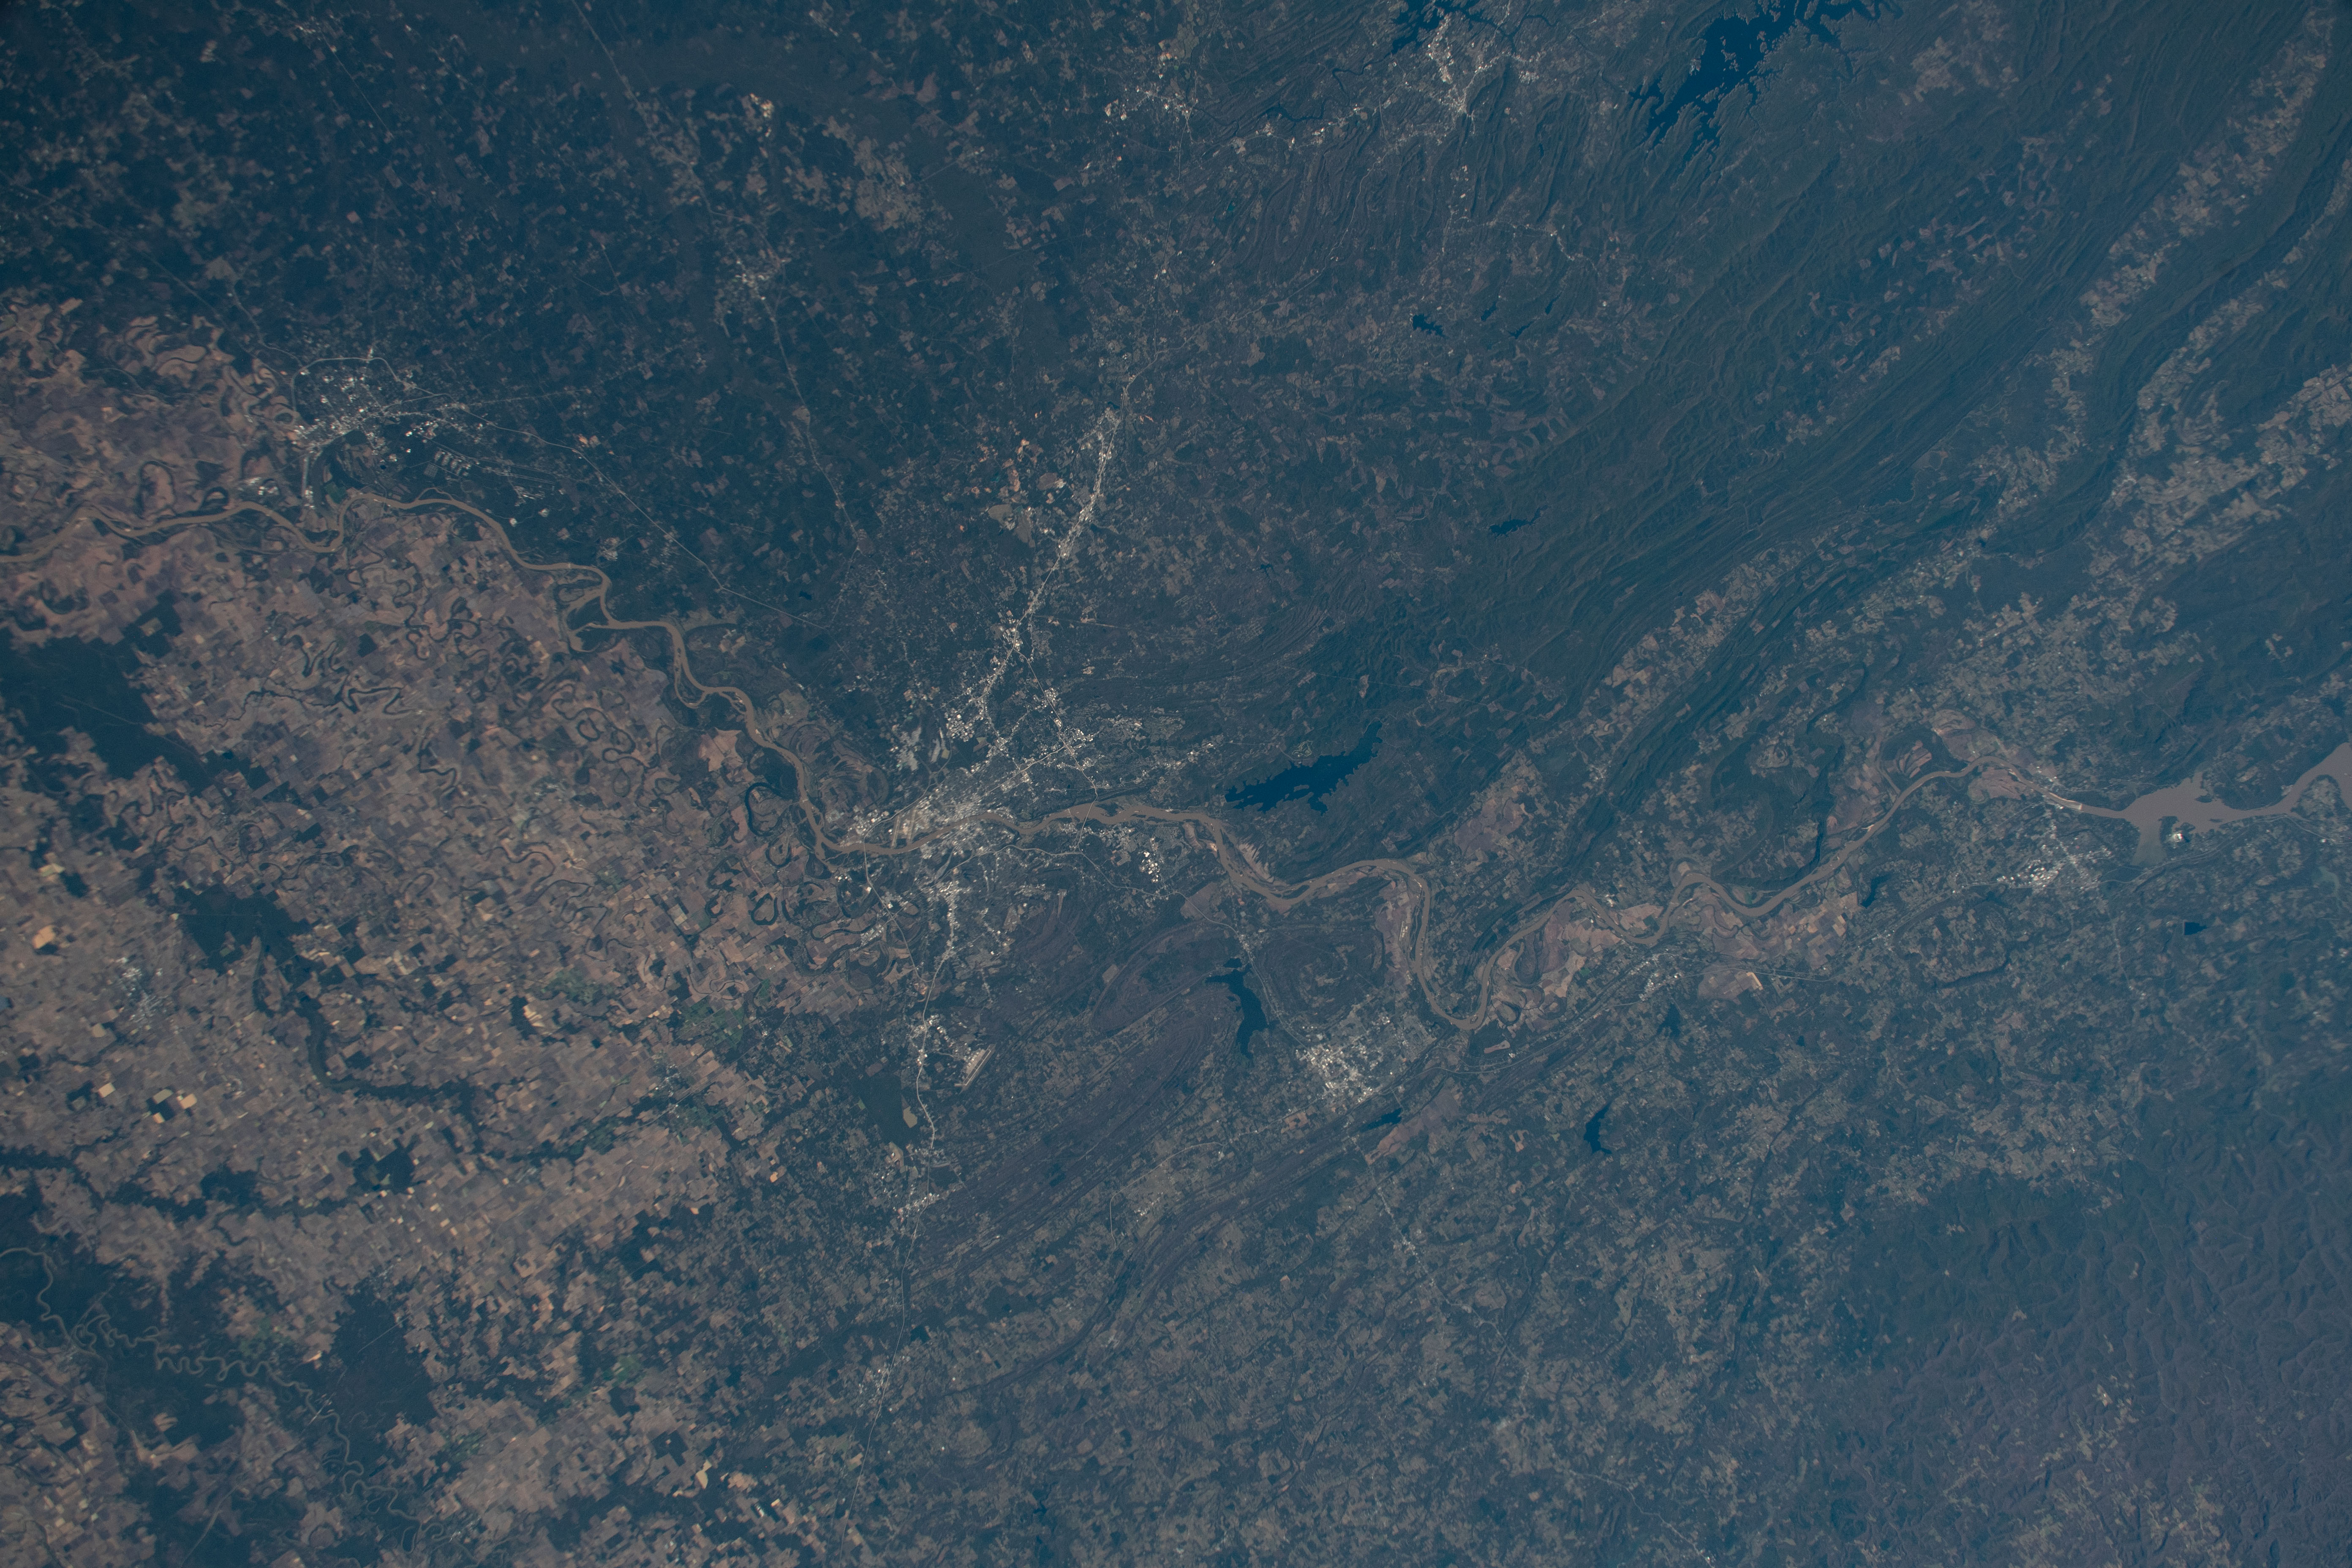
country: USA-ARKANSAS
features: ARKANSAS RIVER, LITTLE ROCK
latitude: 35.0
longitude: -92.5
